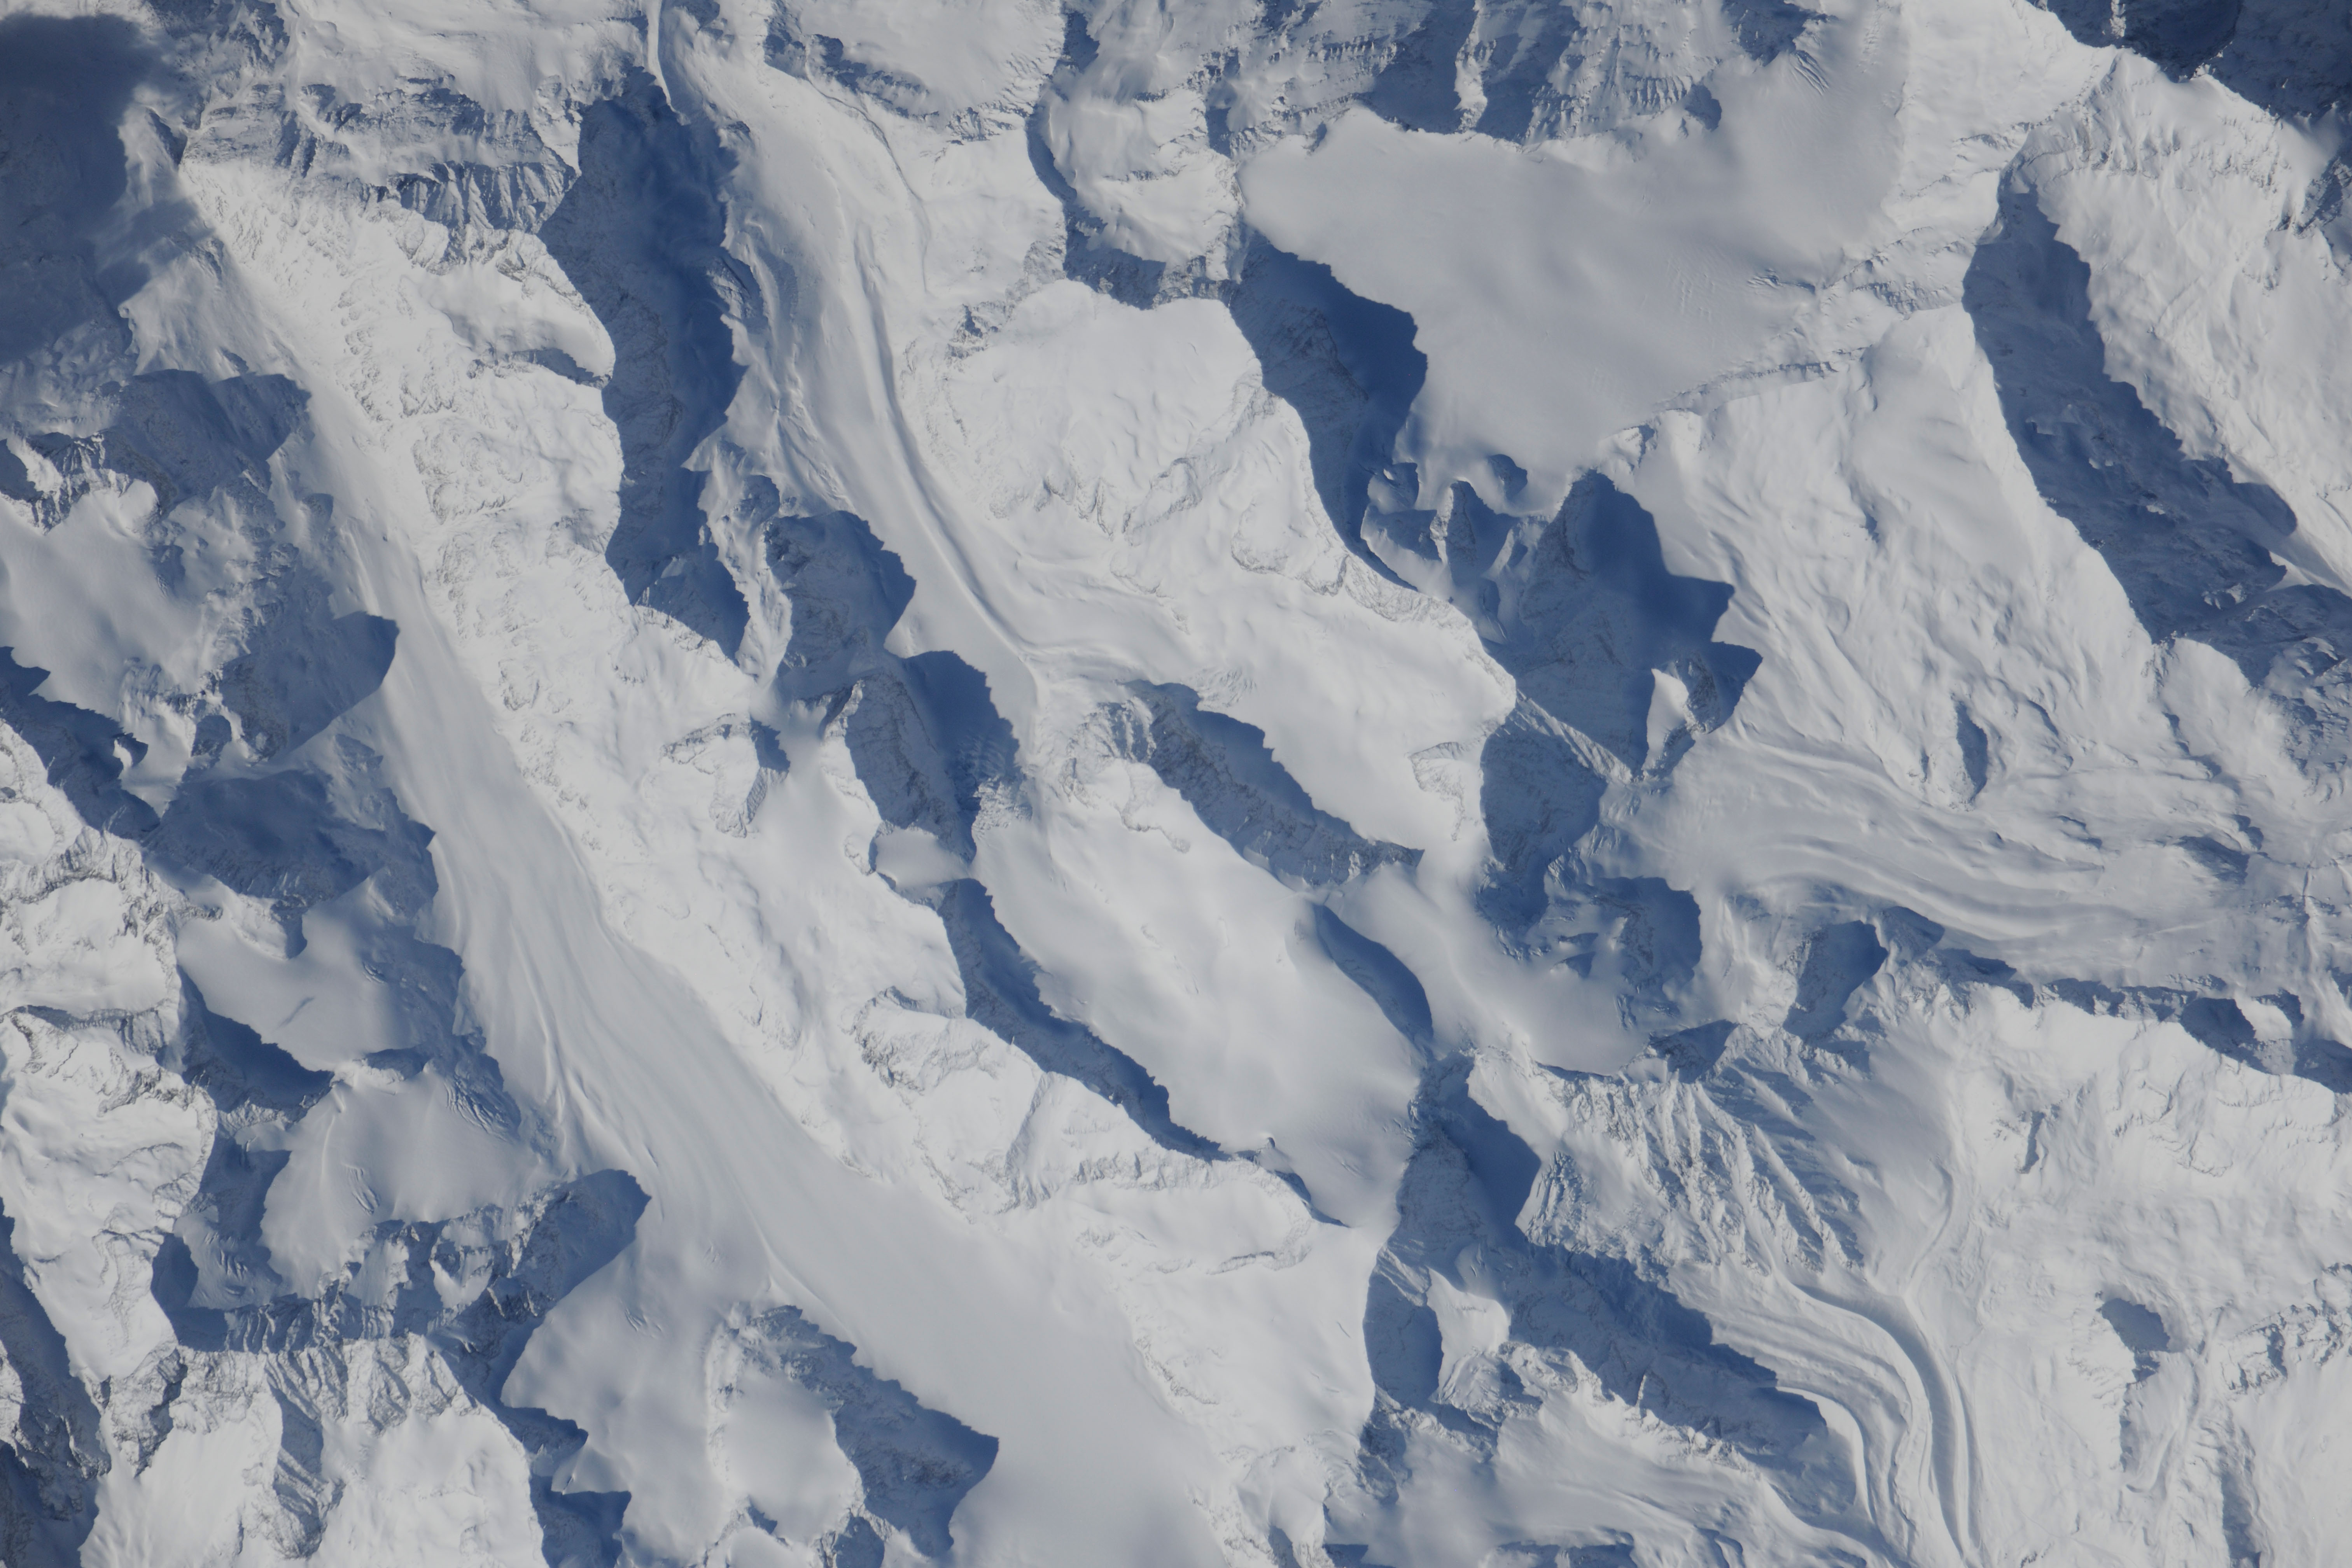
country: EUROPE
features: ALPINE PEAKS AND VALLEYS, GLACIERS, HEAVY SNOW COVER
